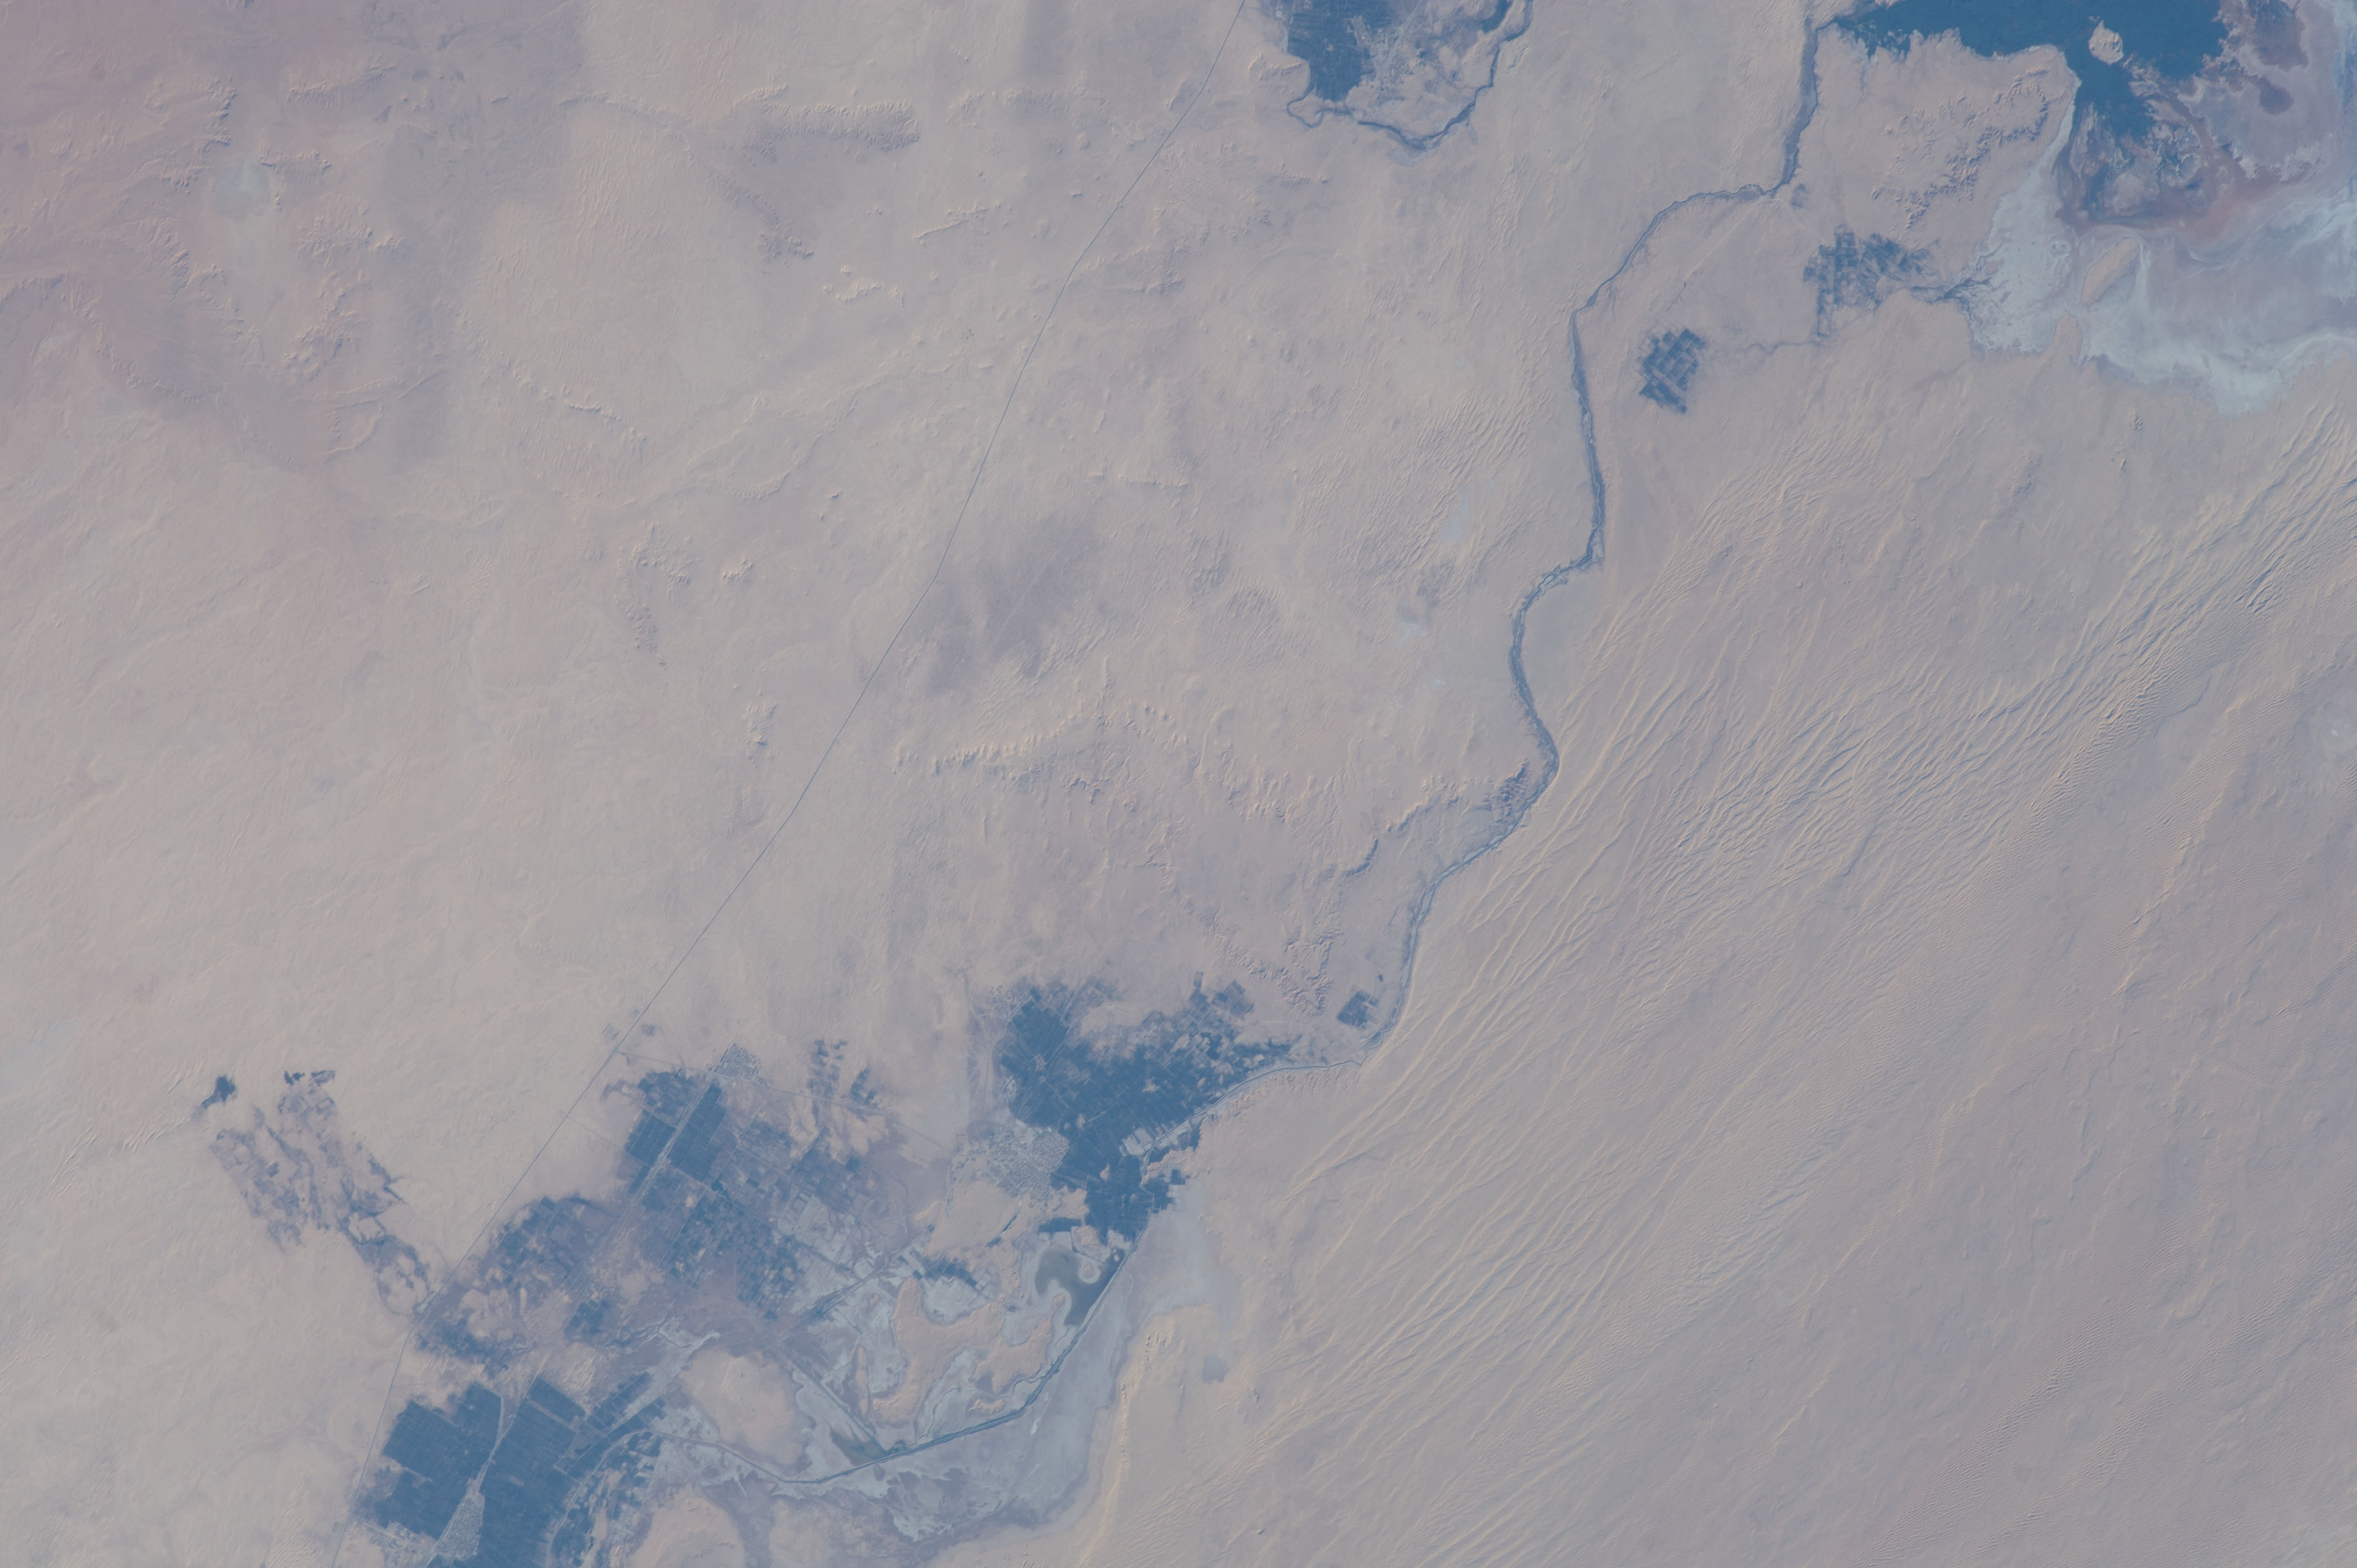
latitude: 33.7
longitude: 6.0
